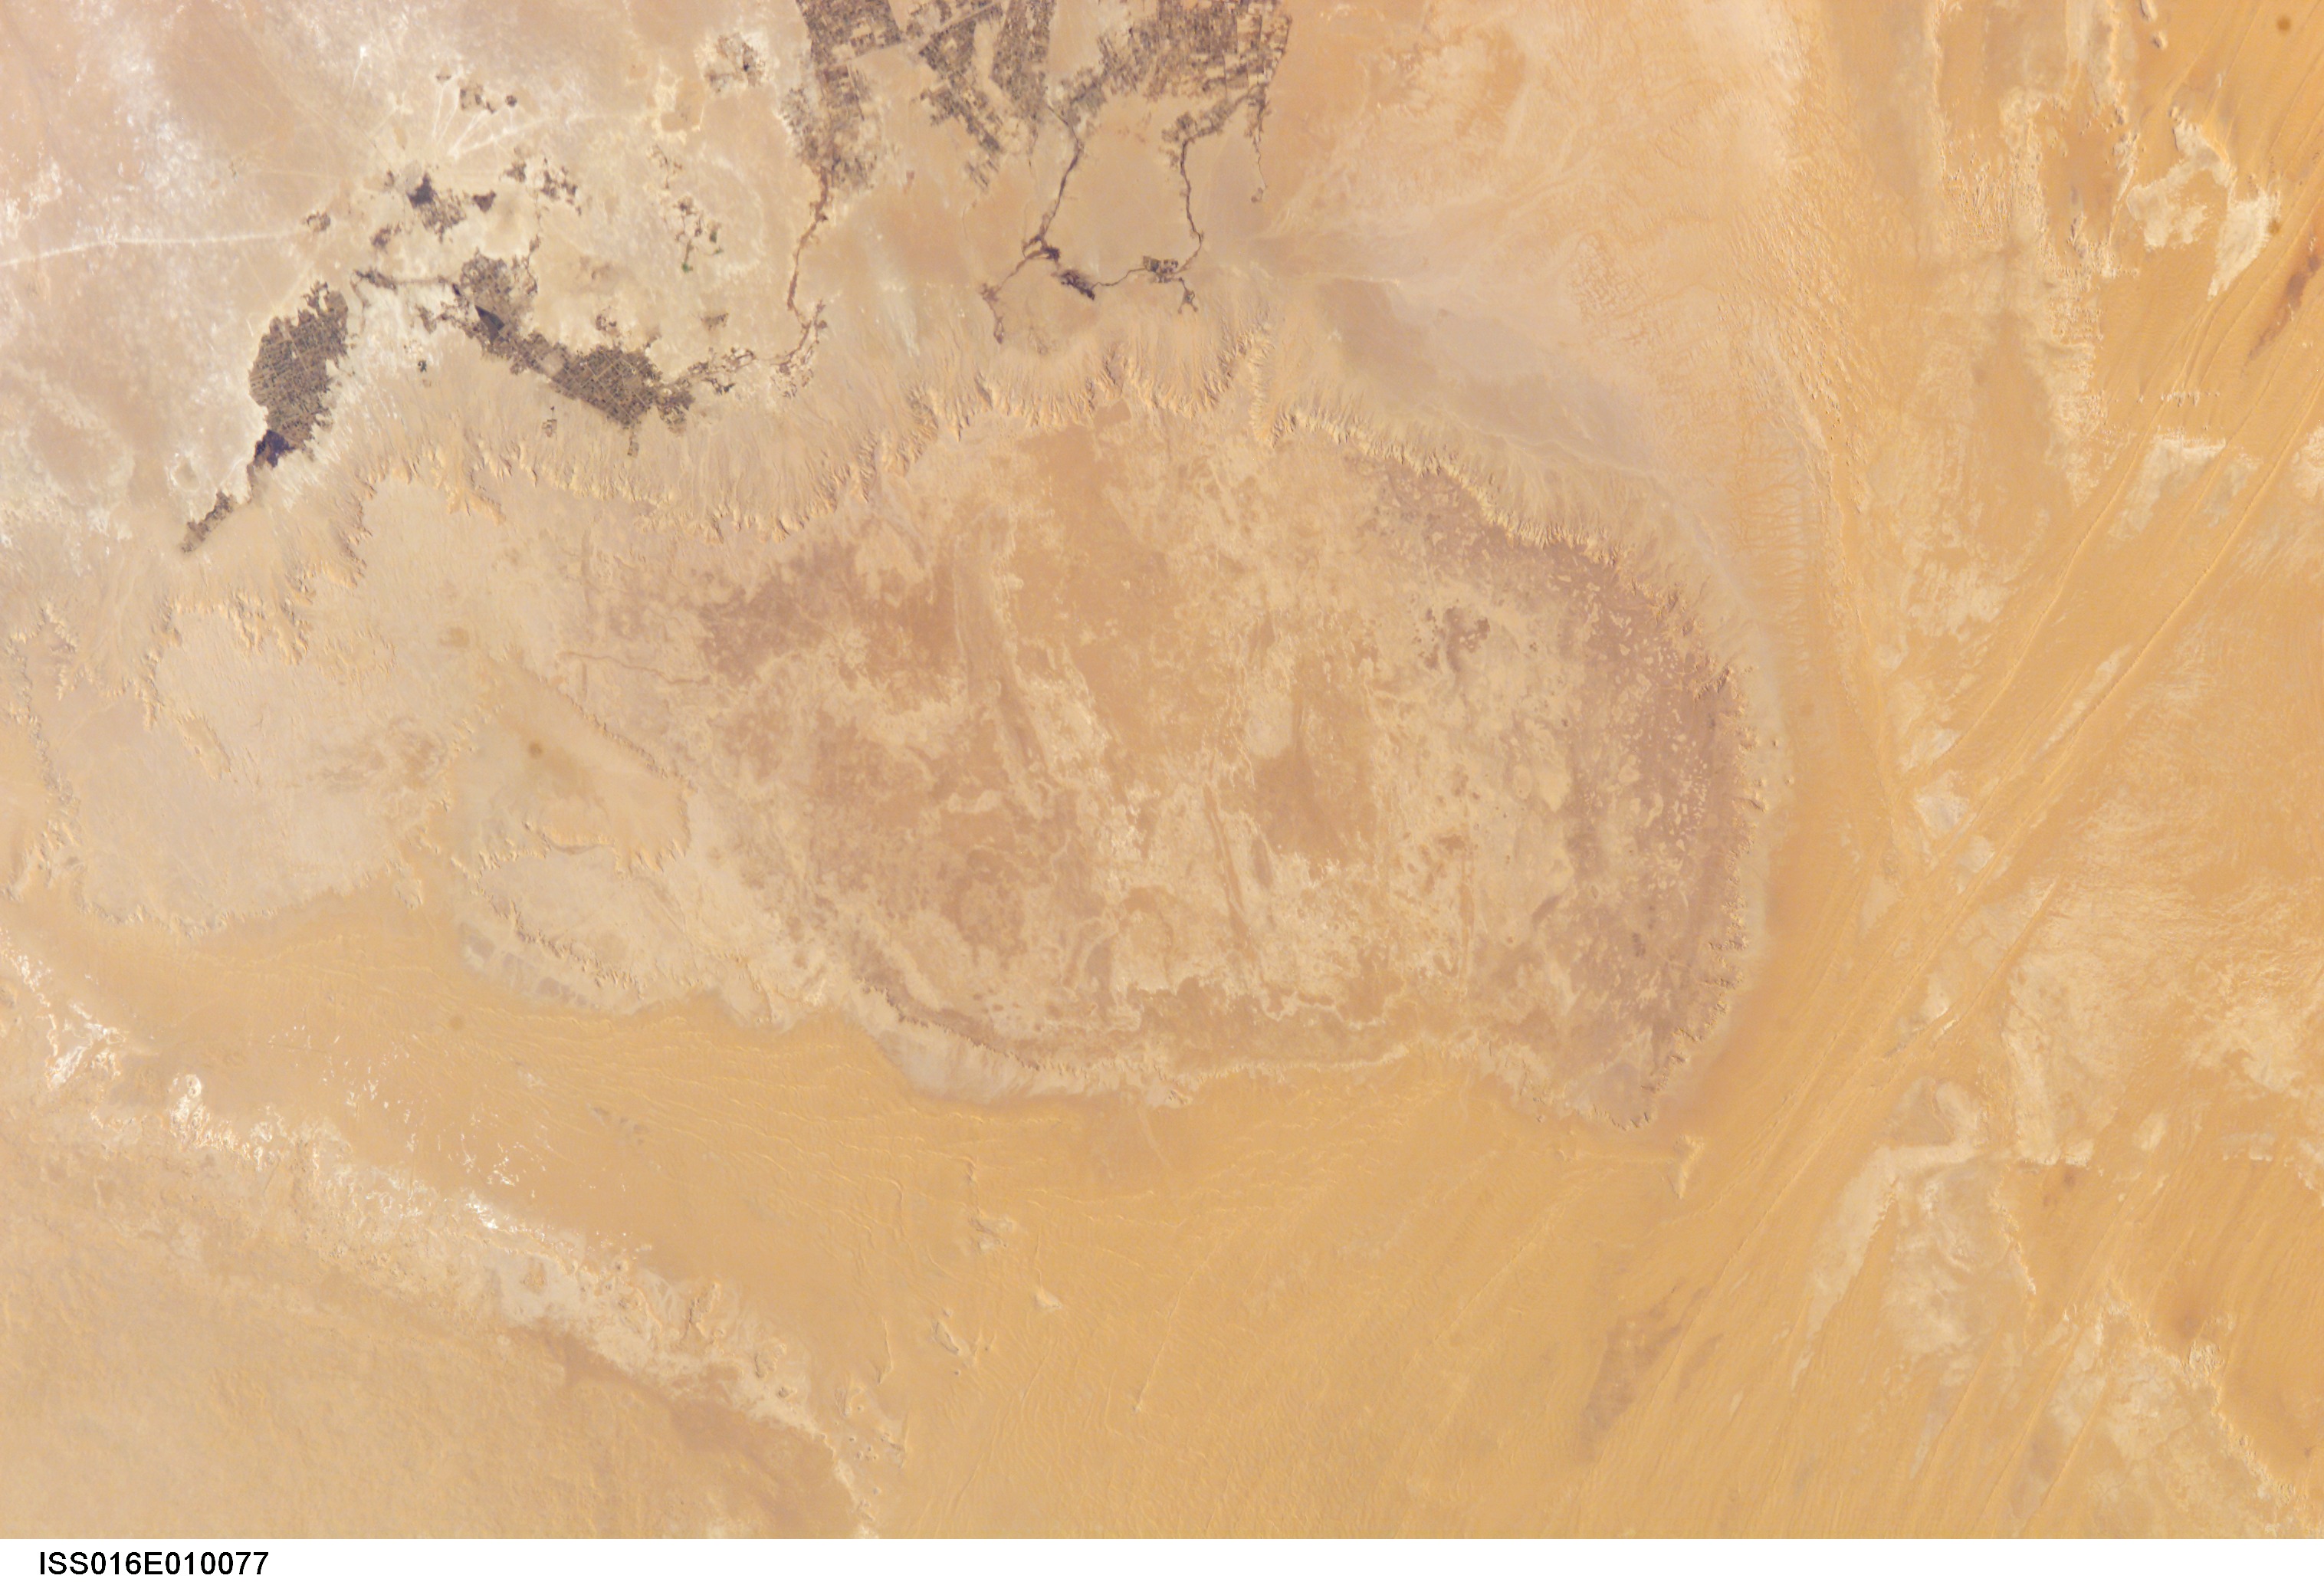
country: EGYPT
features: FARAFRA OAISIS, BLUFFS, DUNES
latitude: 27.0
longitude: 27.5
